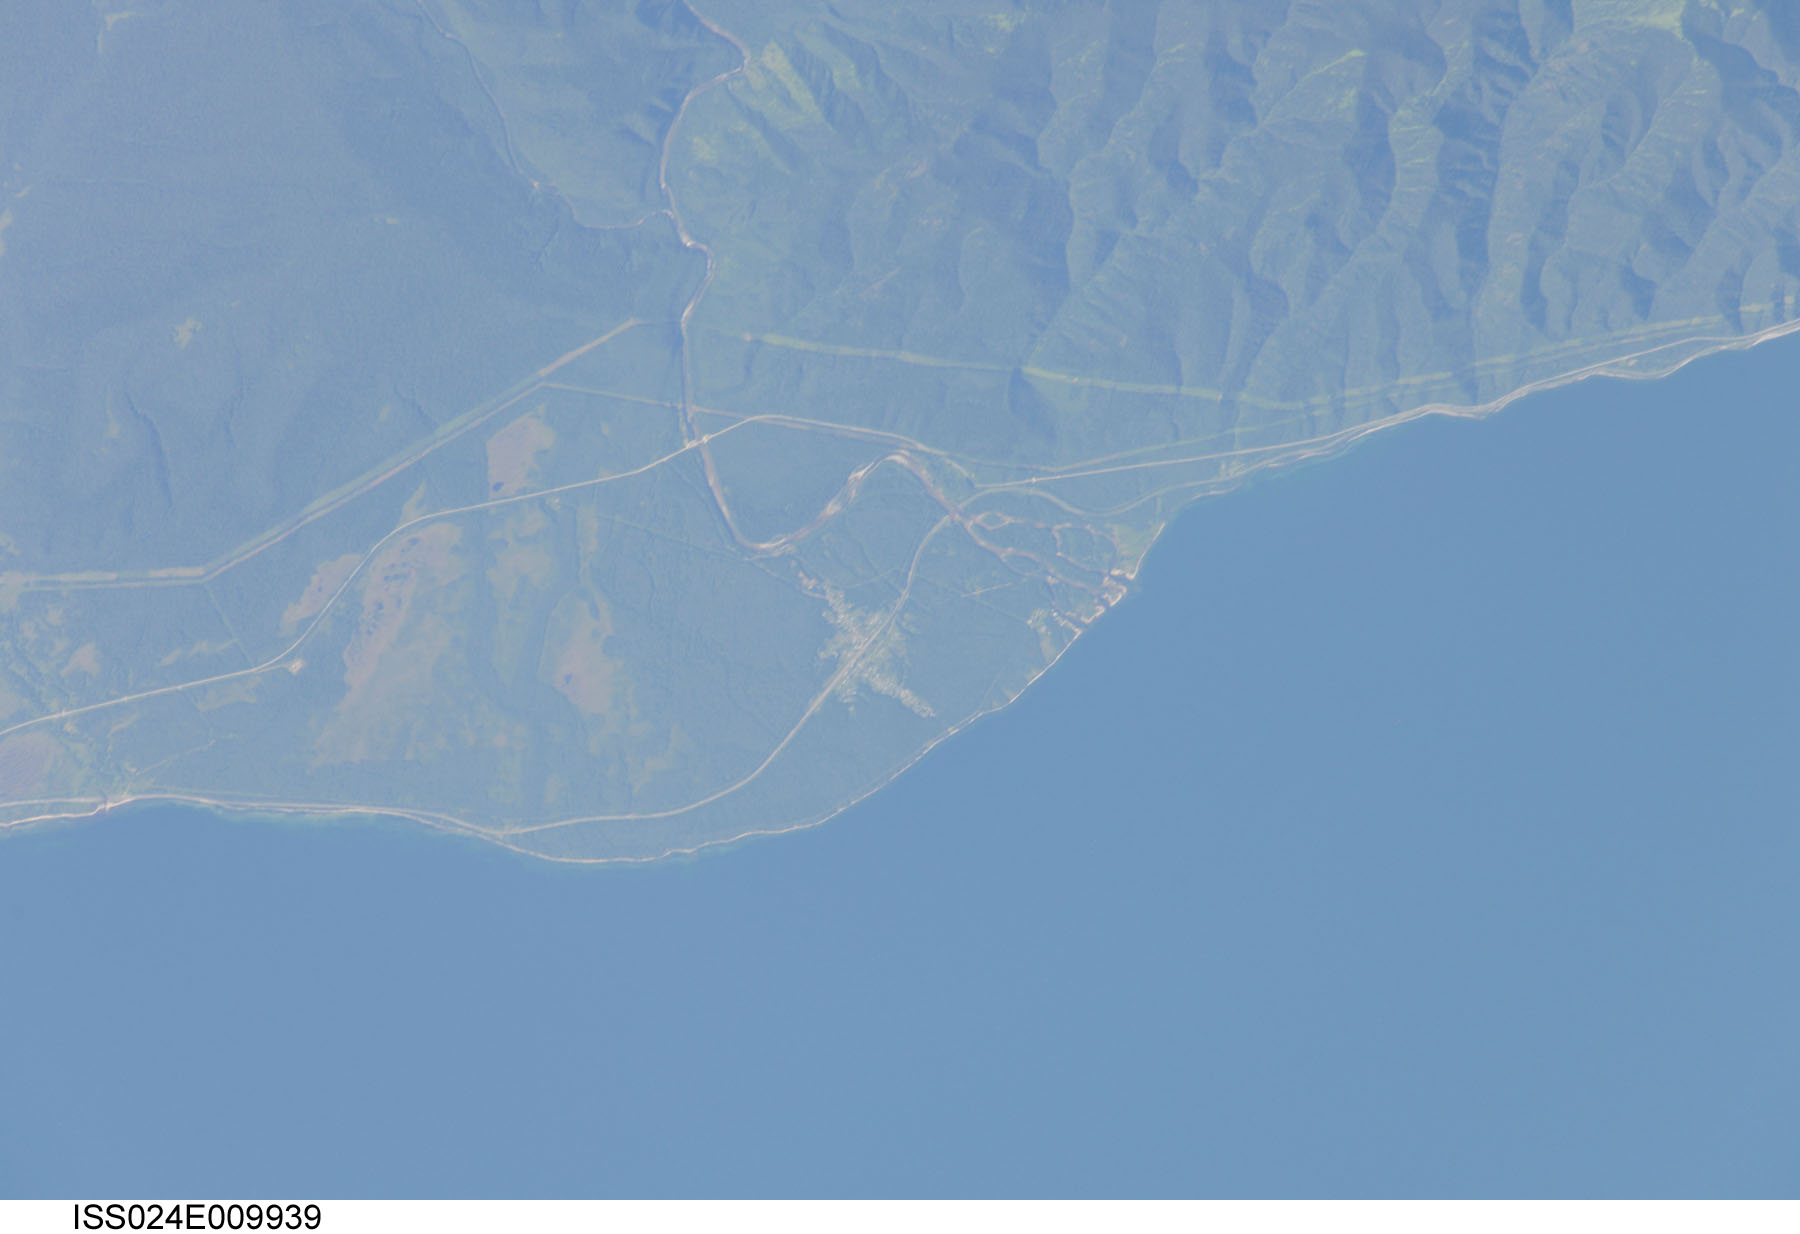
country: RUSSIAN FEDERATION
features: SW. LAKE BAIKAL, RIVER, HAZE
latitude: 51.5
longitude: 104.4
